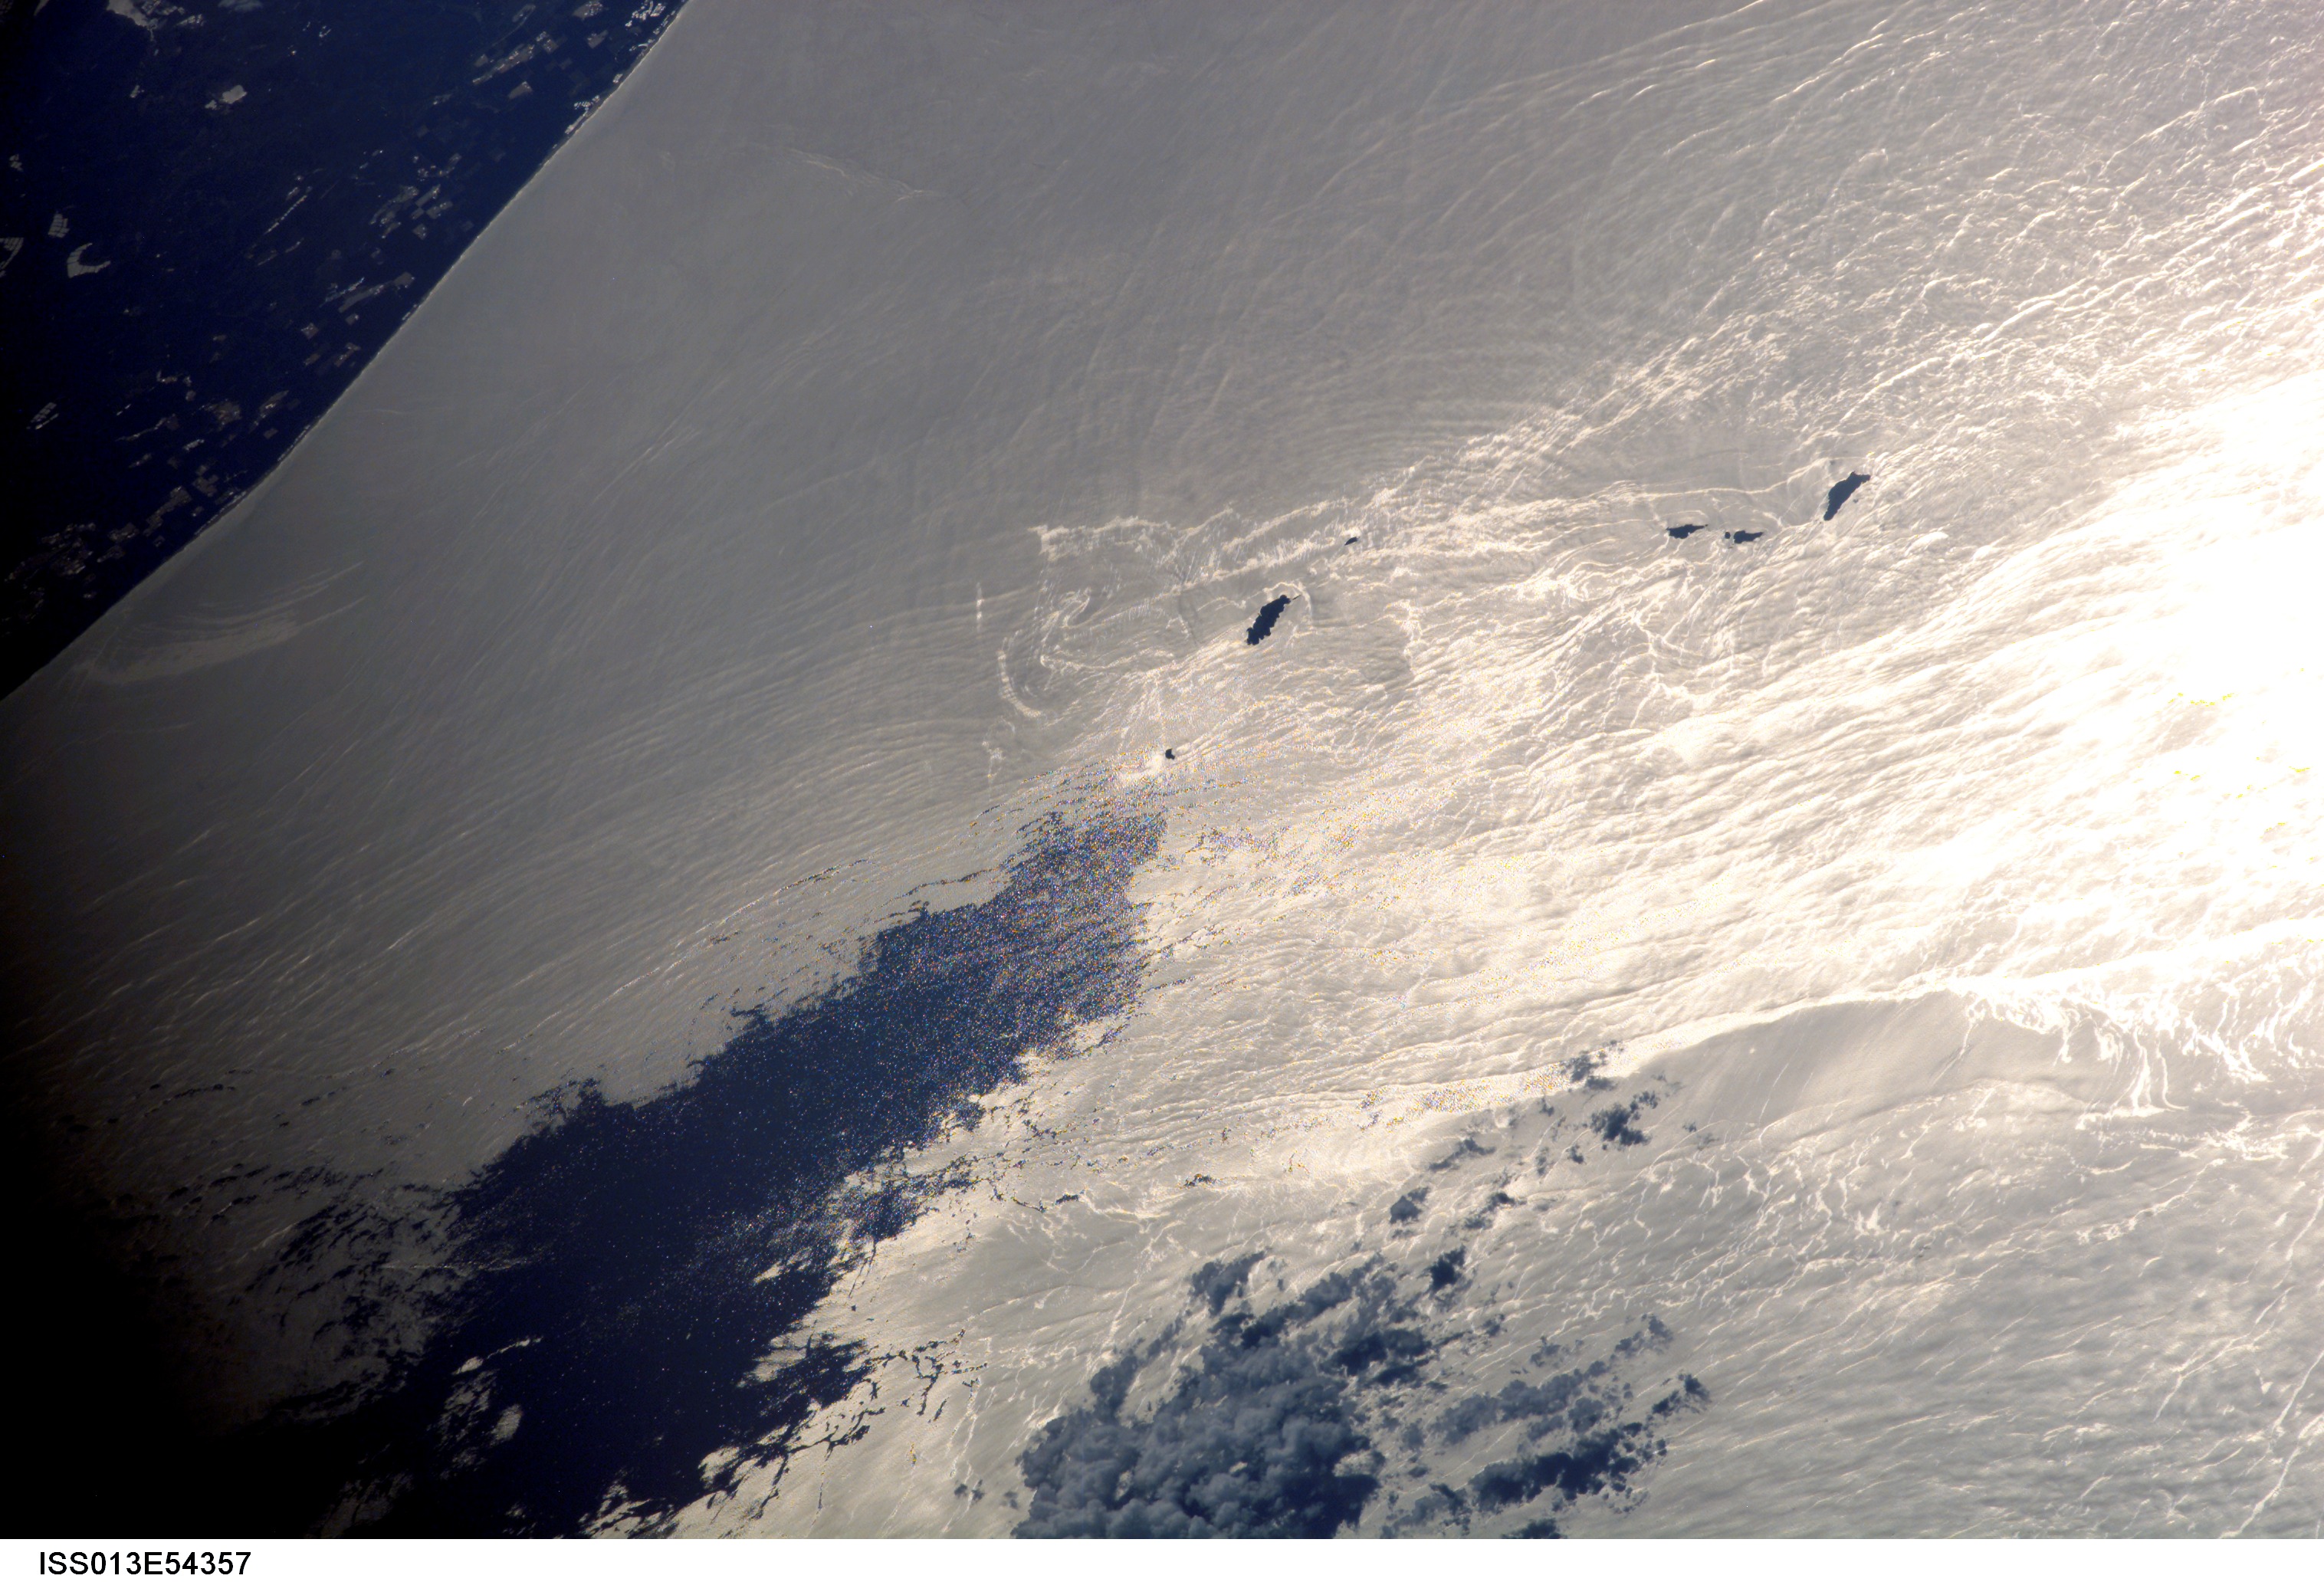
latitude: 19.9
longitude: 111.2
